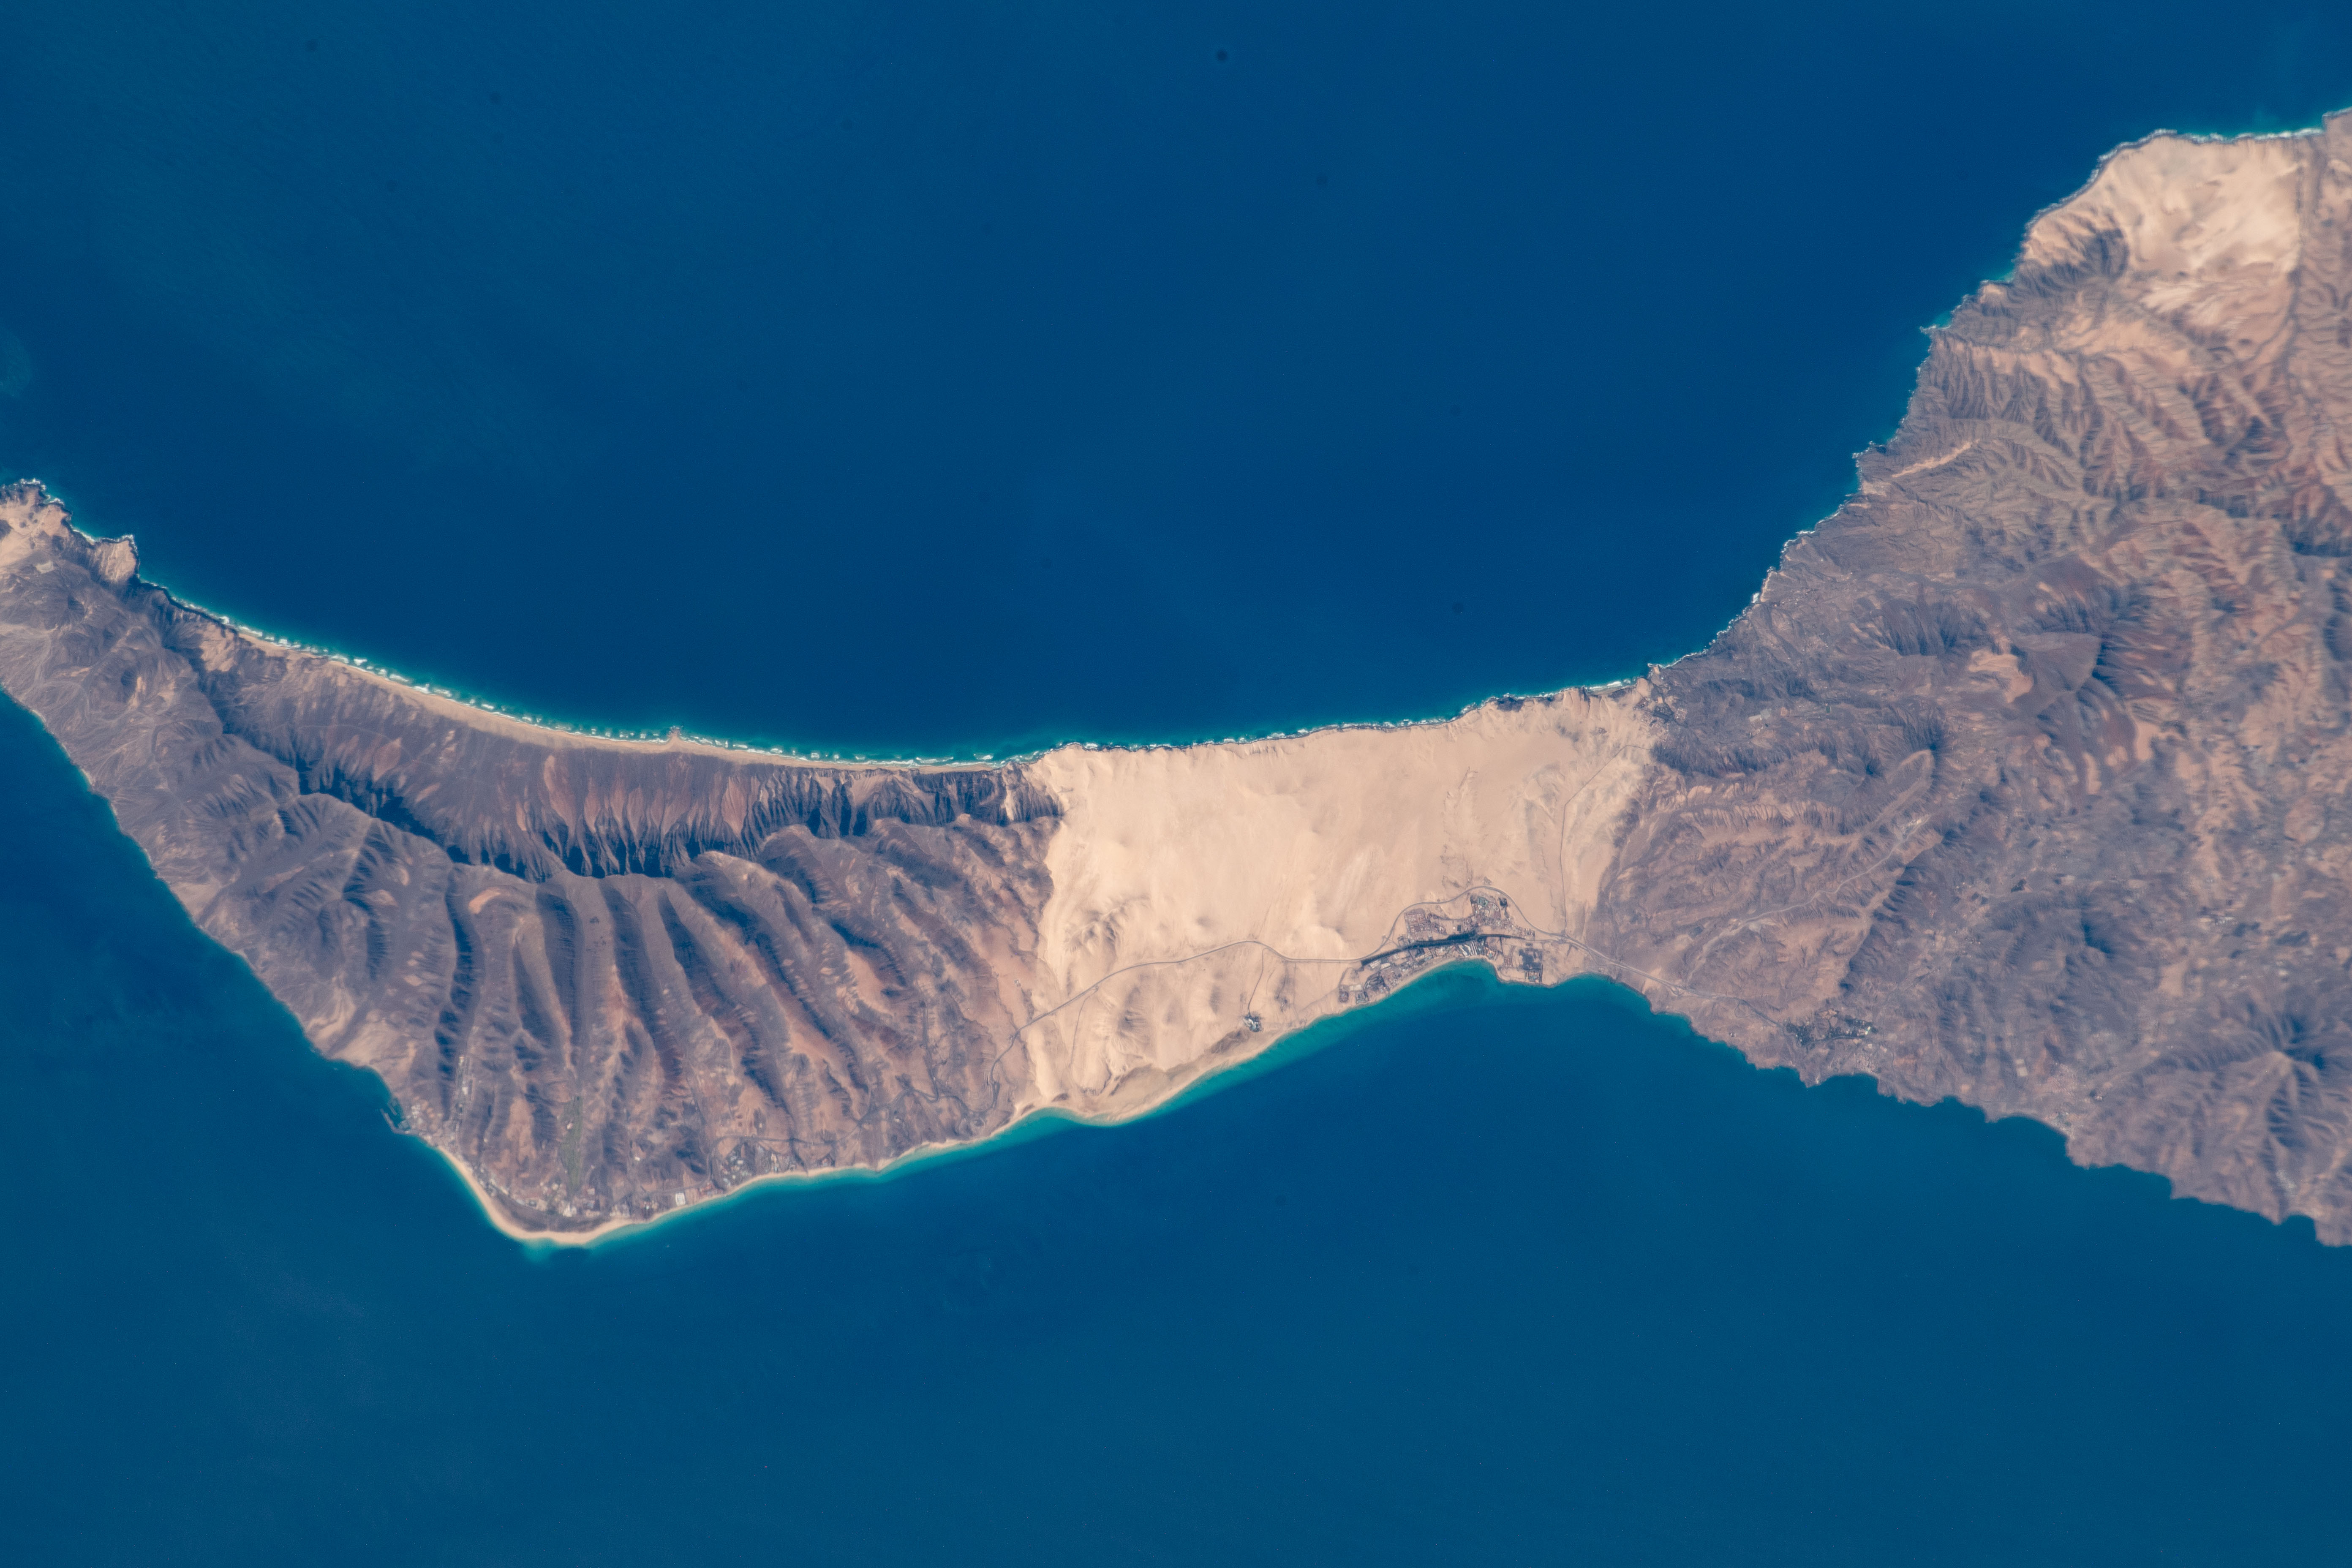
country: CANARY ISLANDS
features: LAS PALMAS
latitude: 28.2
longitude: -14.3
